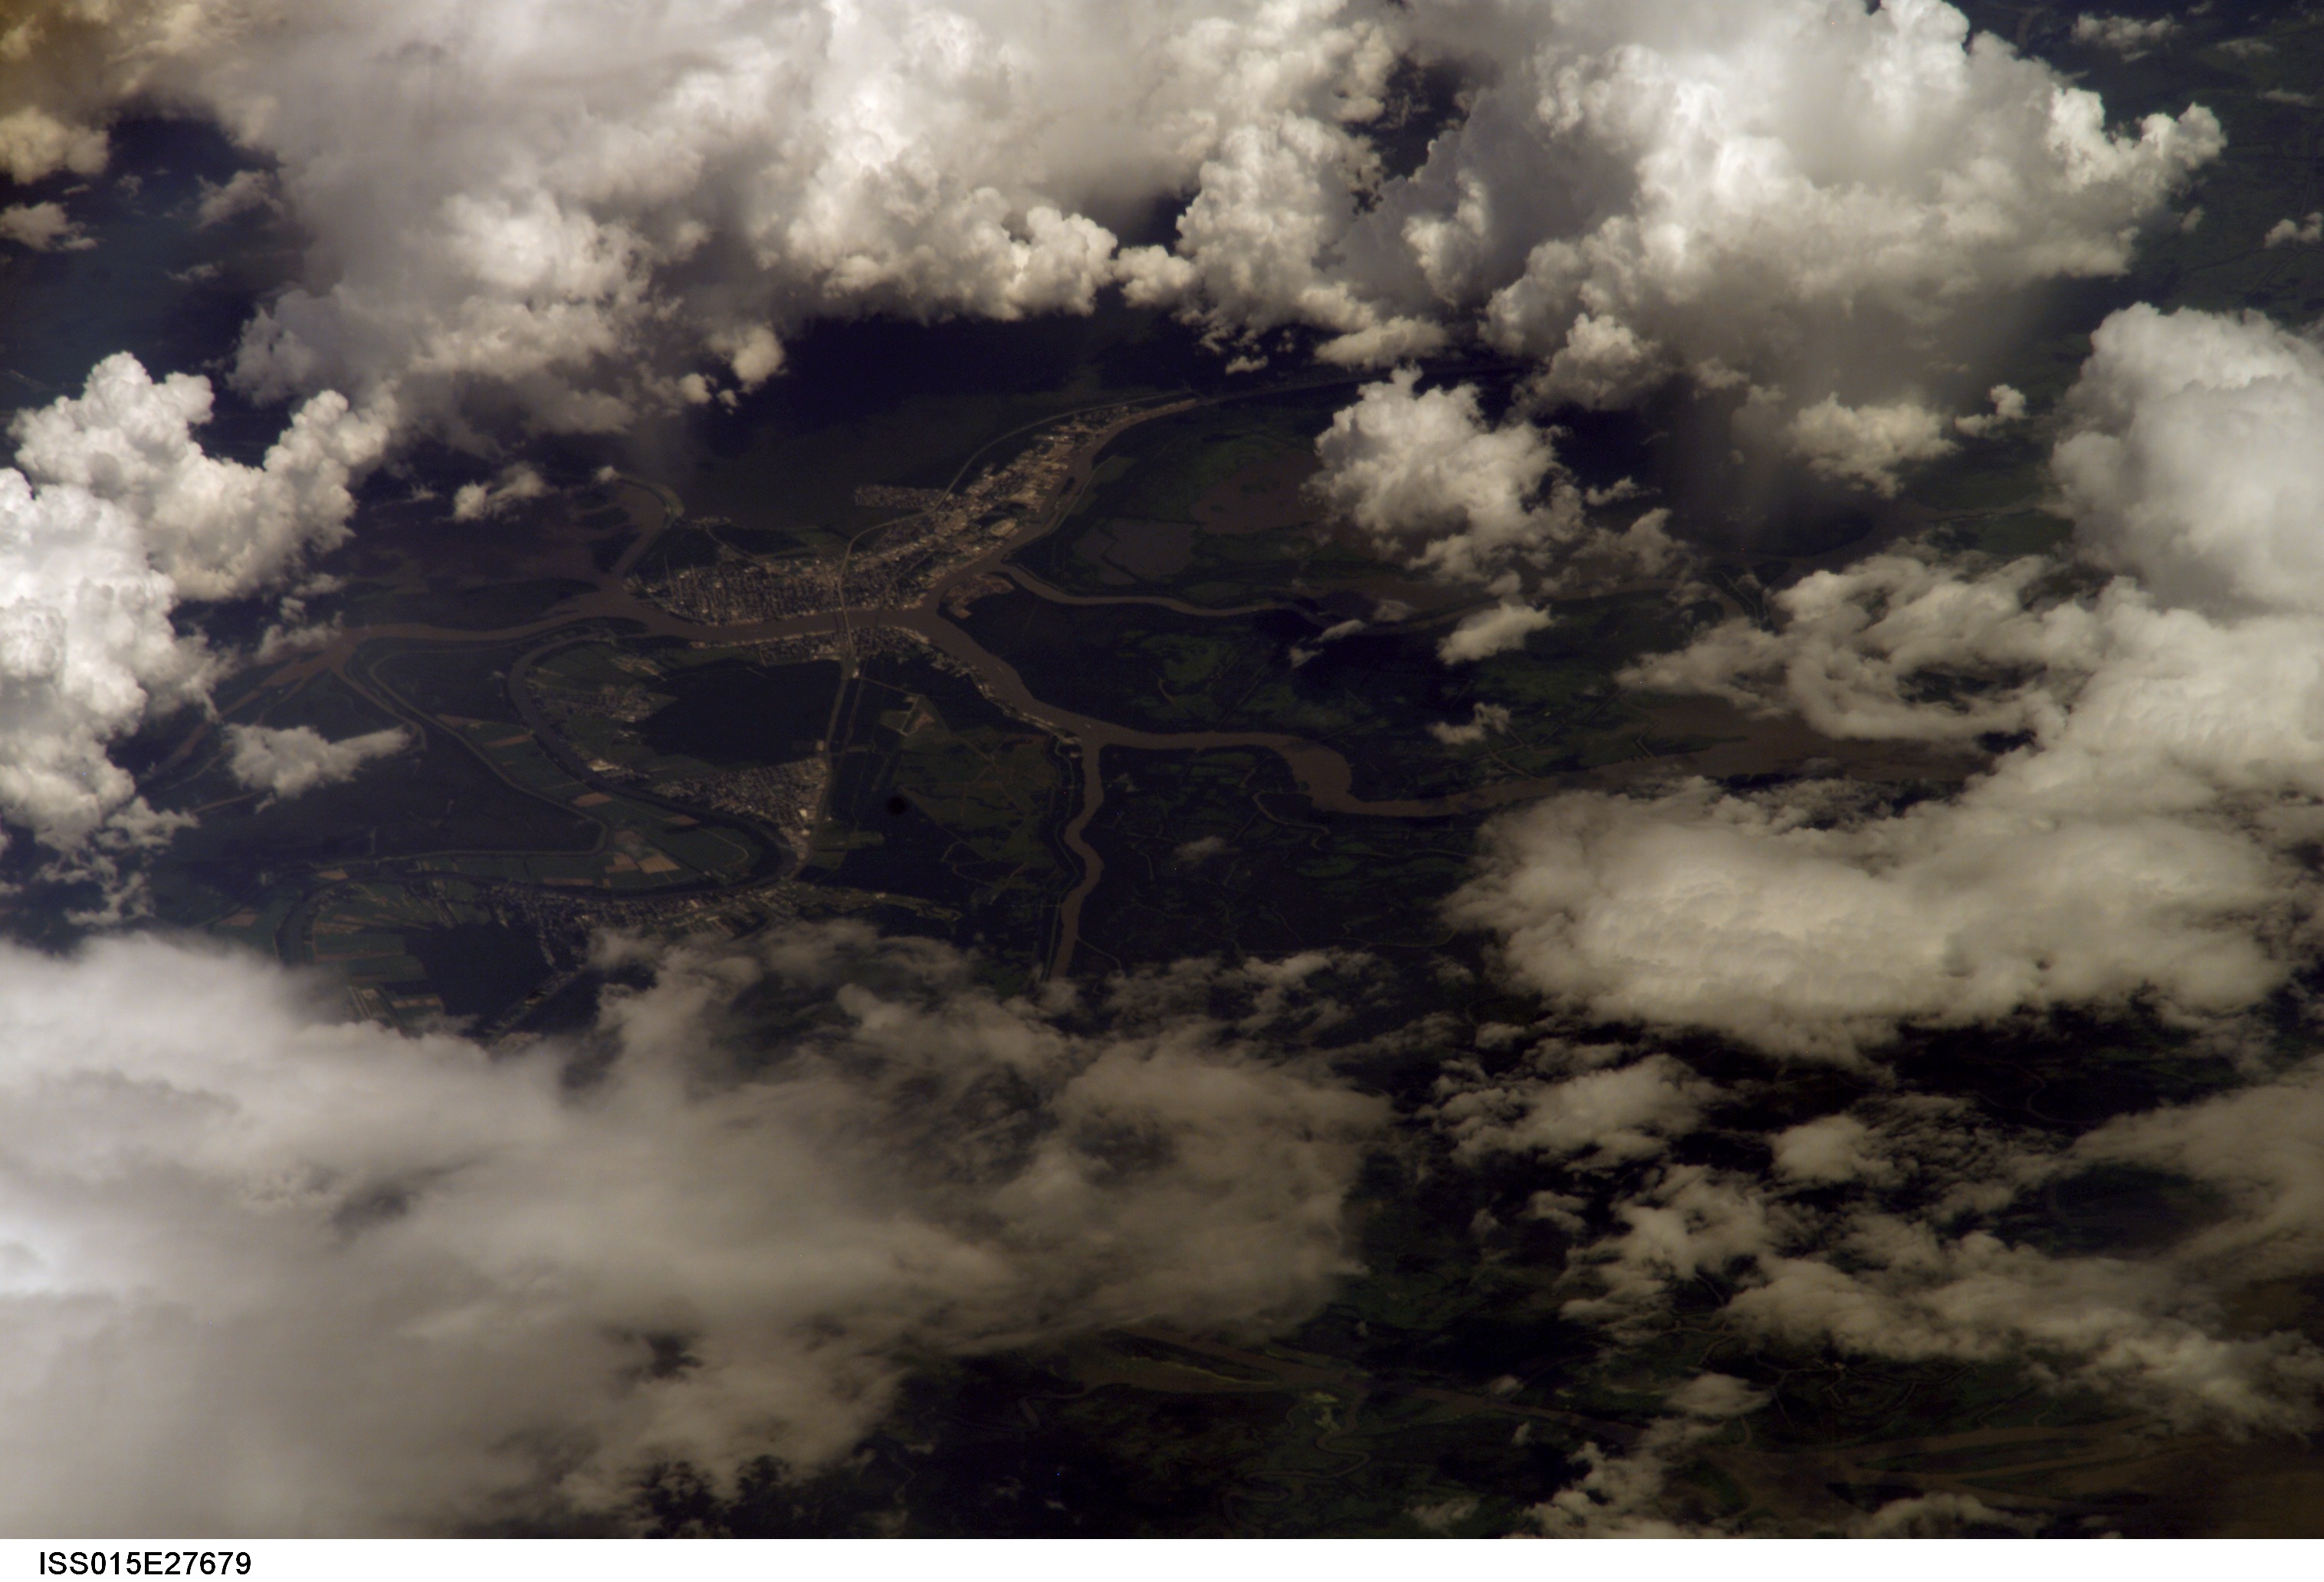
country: USA-LOUISIANA
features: MORGAN CITY, ATCHAFALAYA R.
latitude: 29.6
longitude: -91.2
